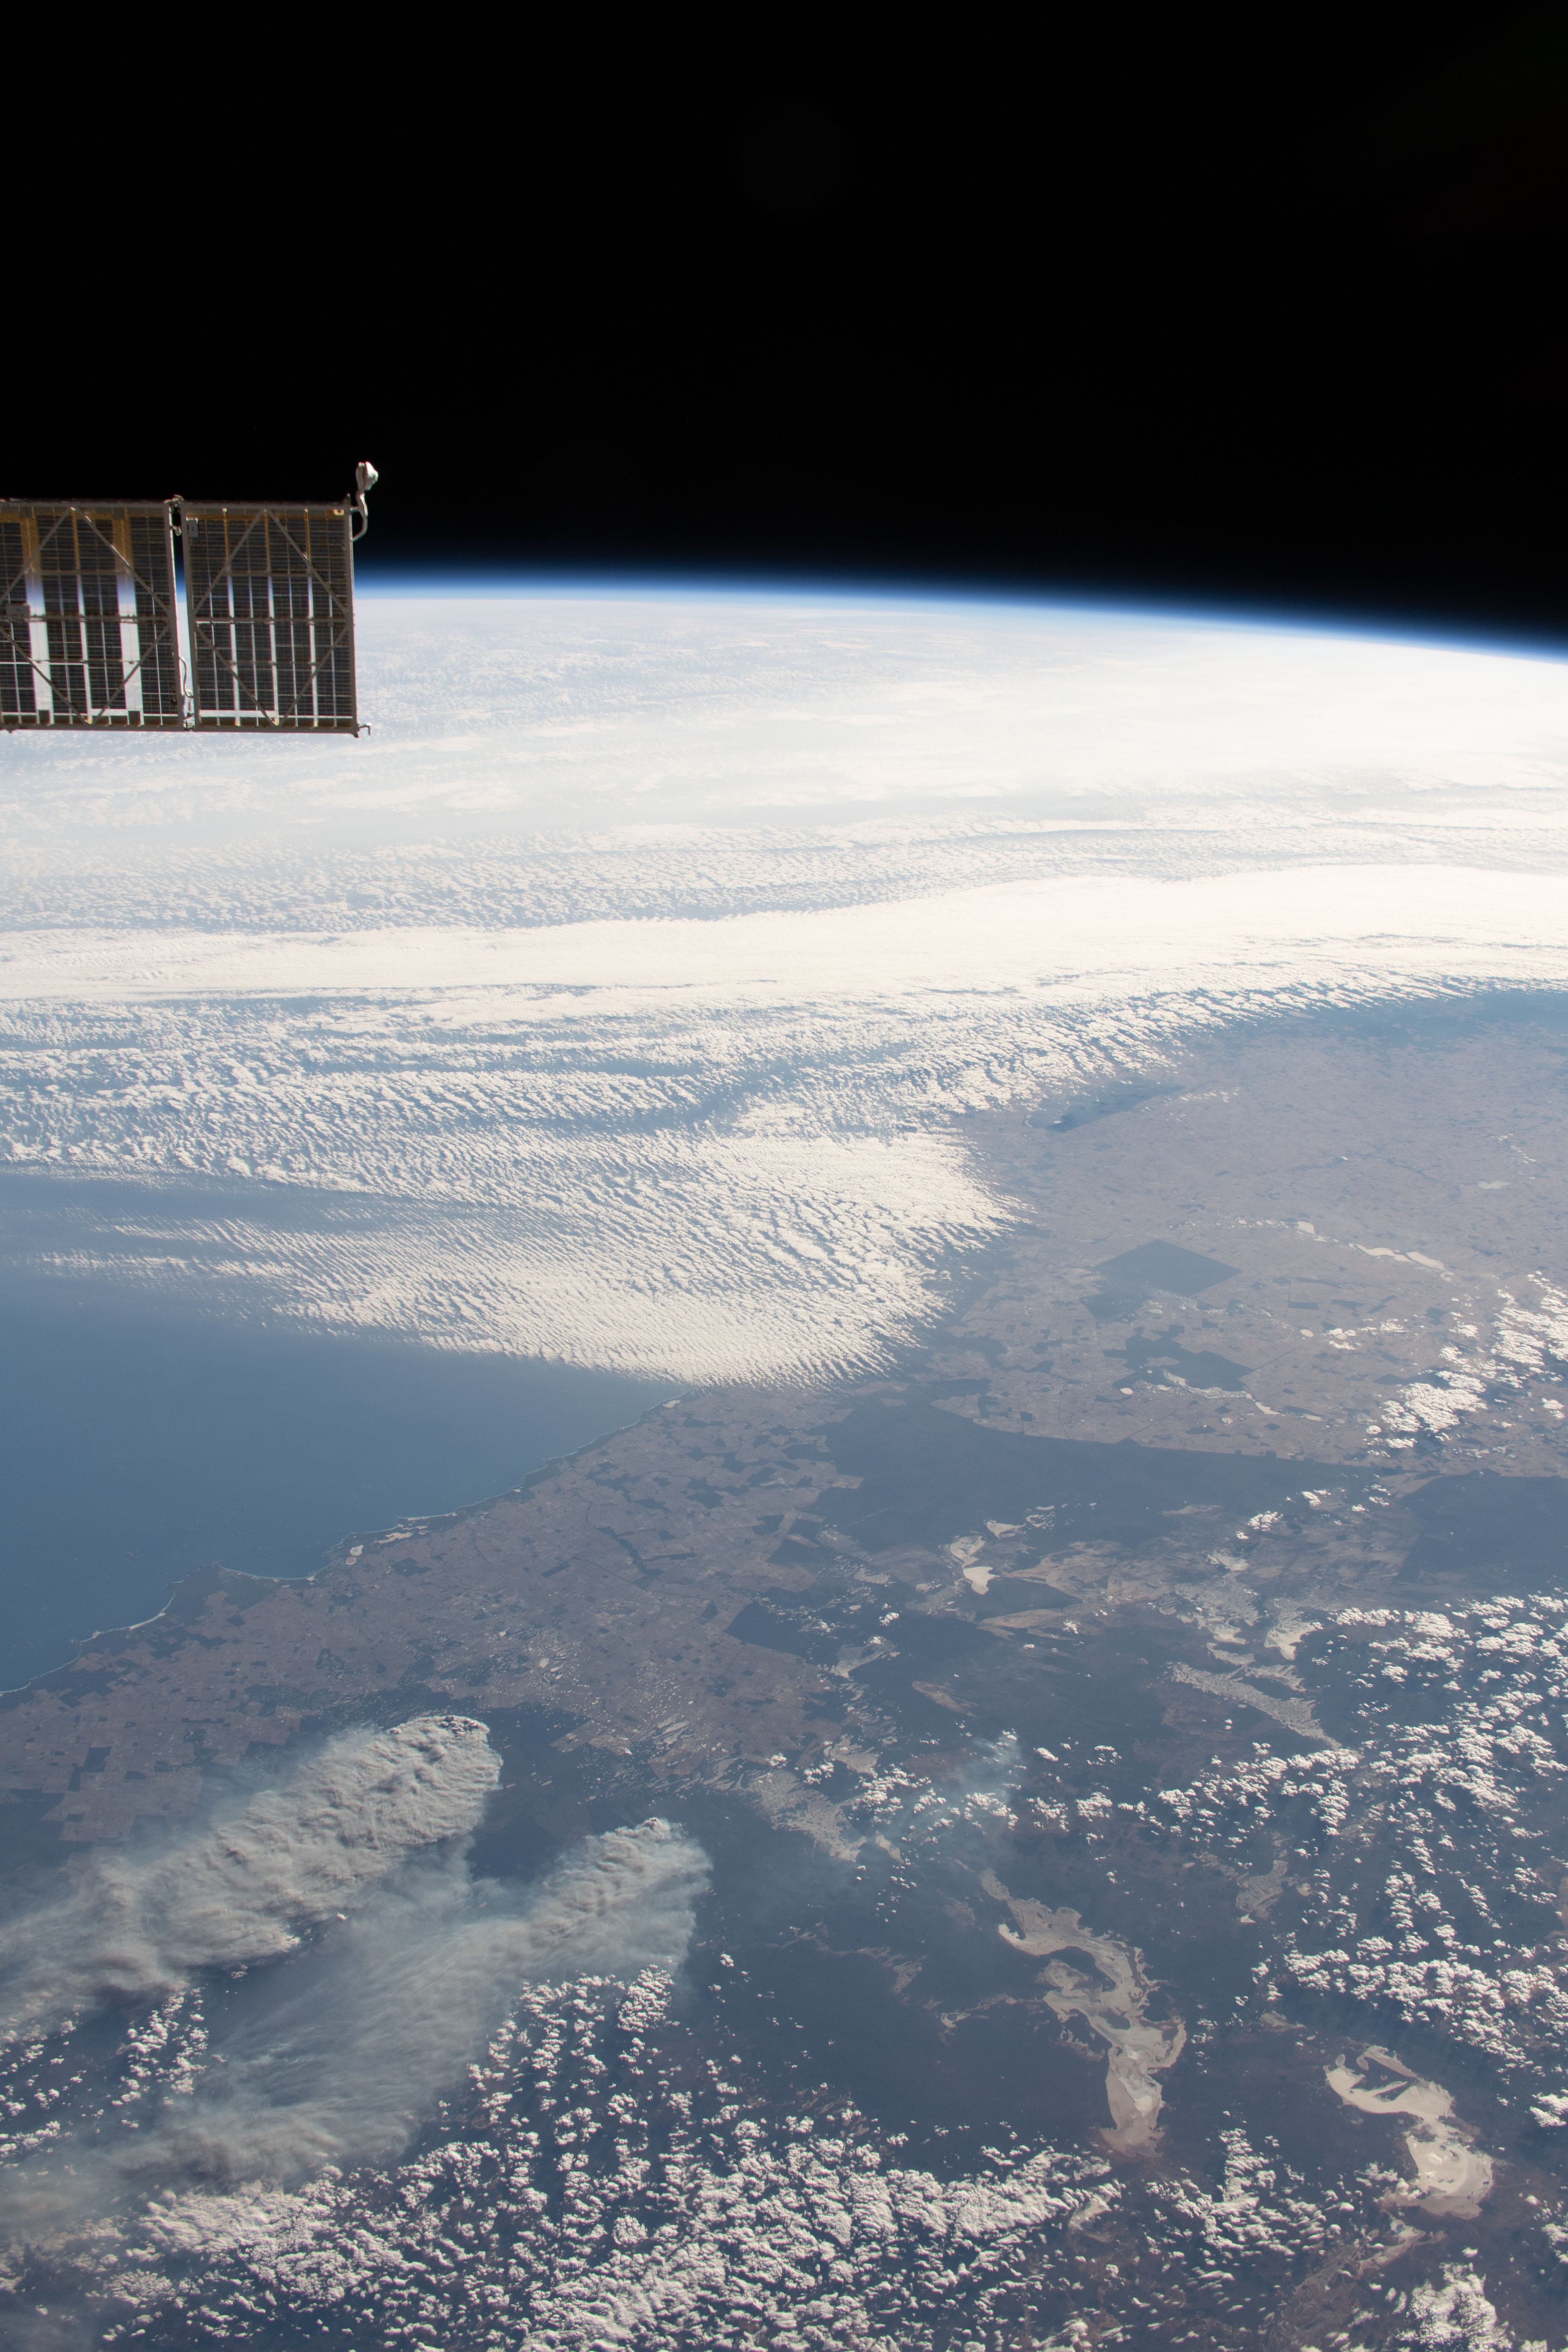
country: AUSTRALIA-WA
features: SMOKE PLUME
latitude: -34.0
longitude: 120.0
